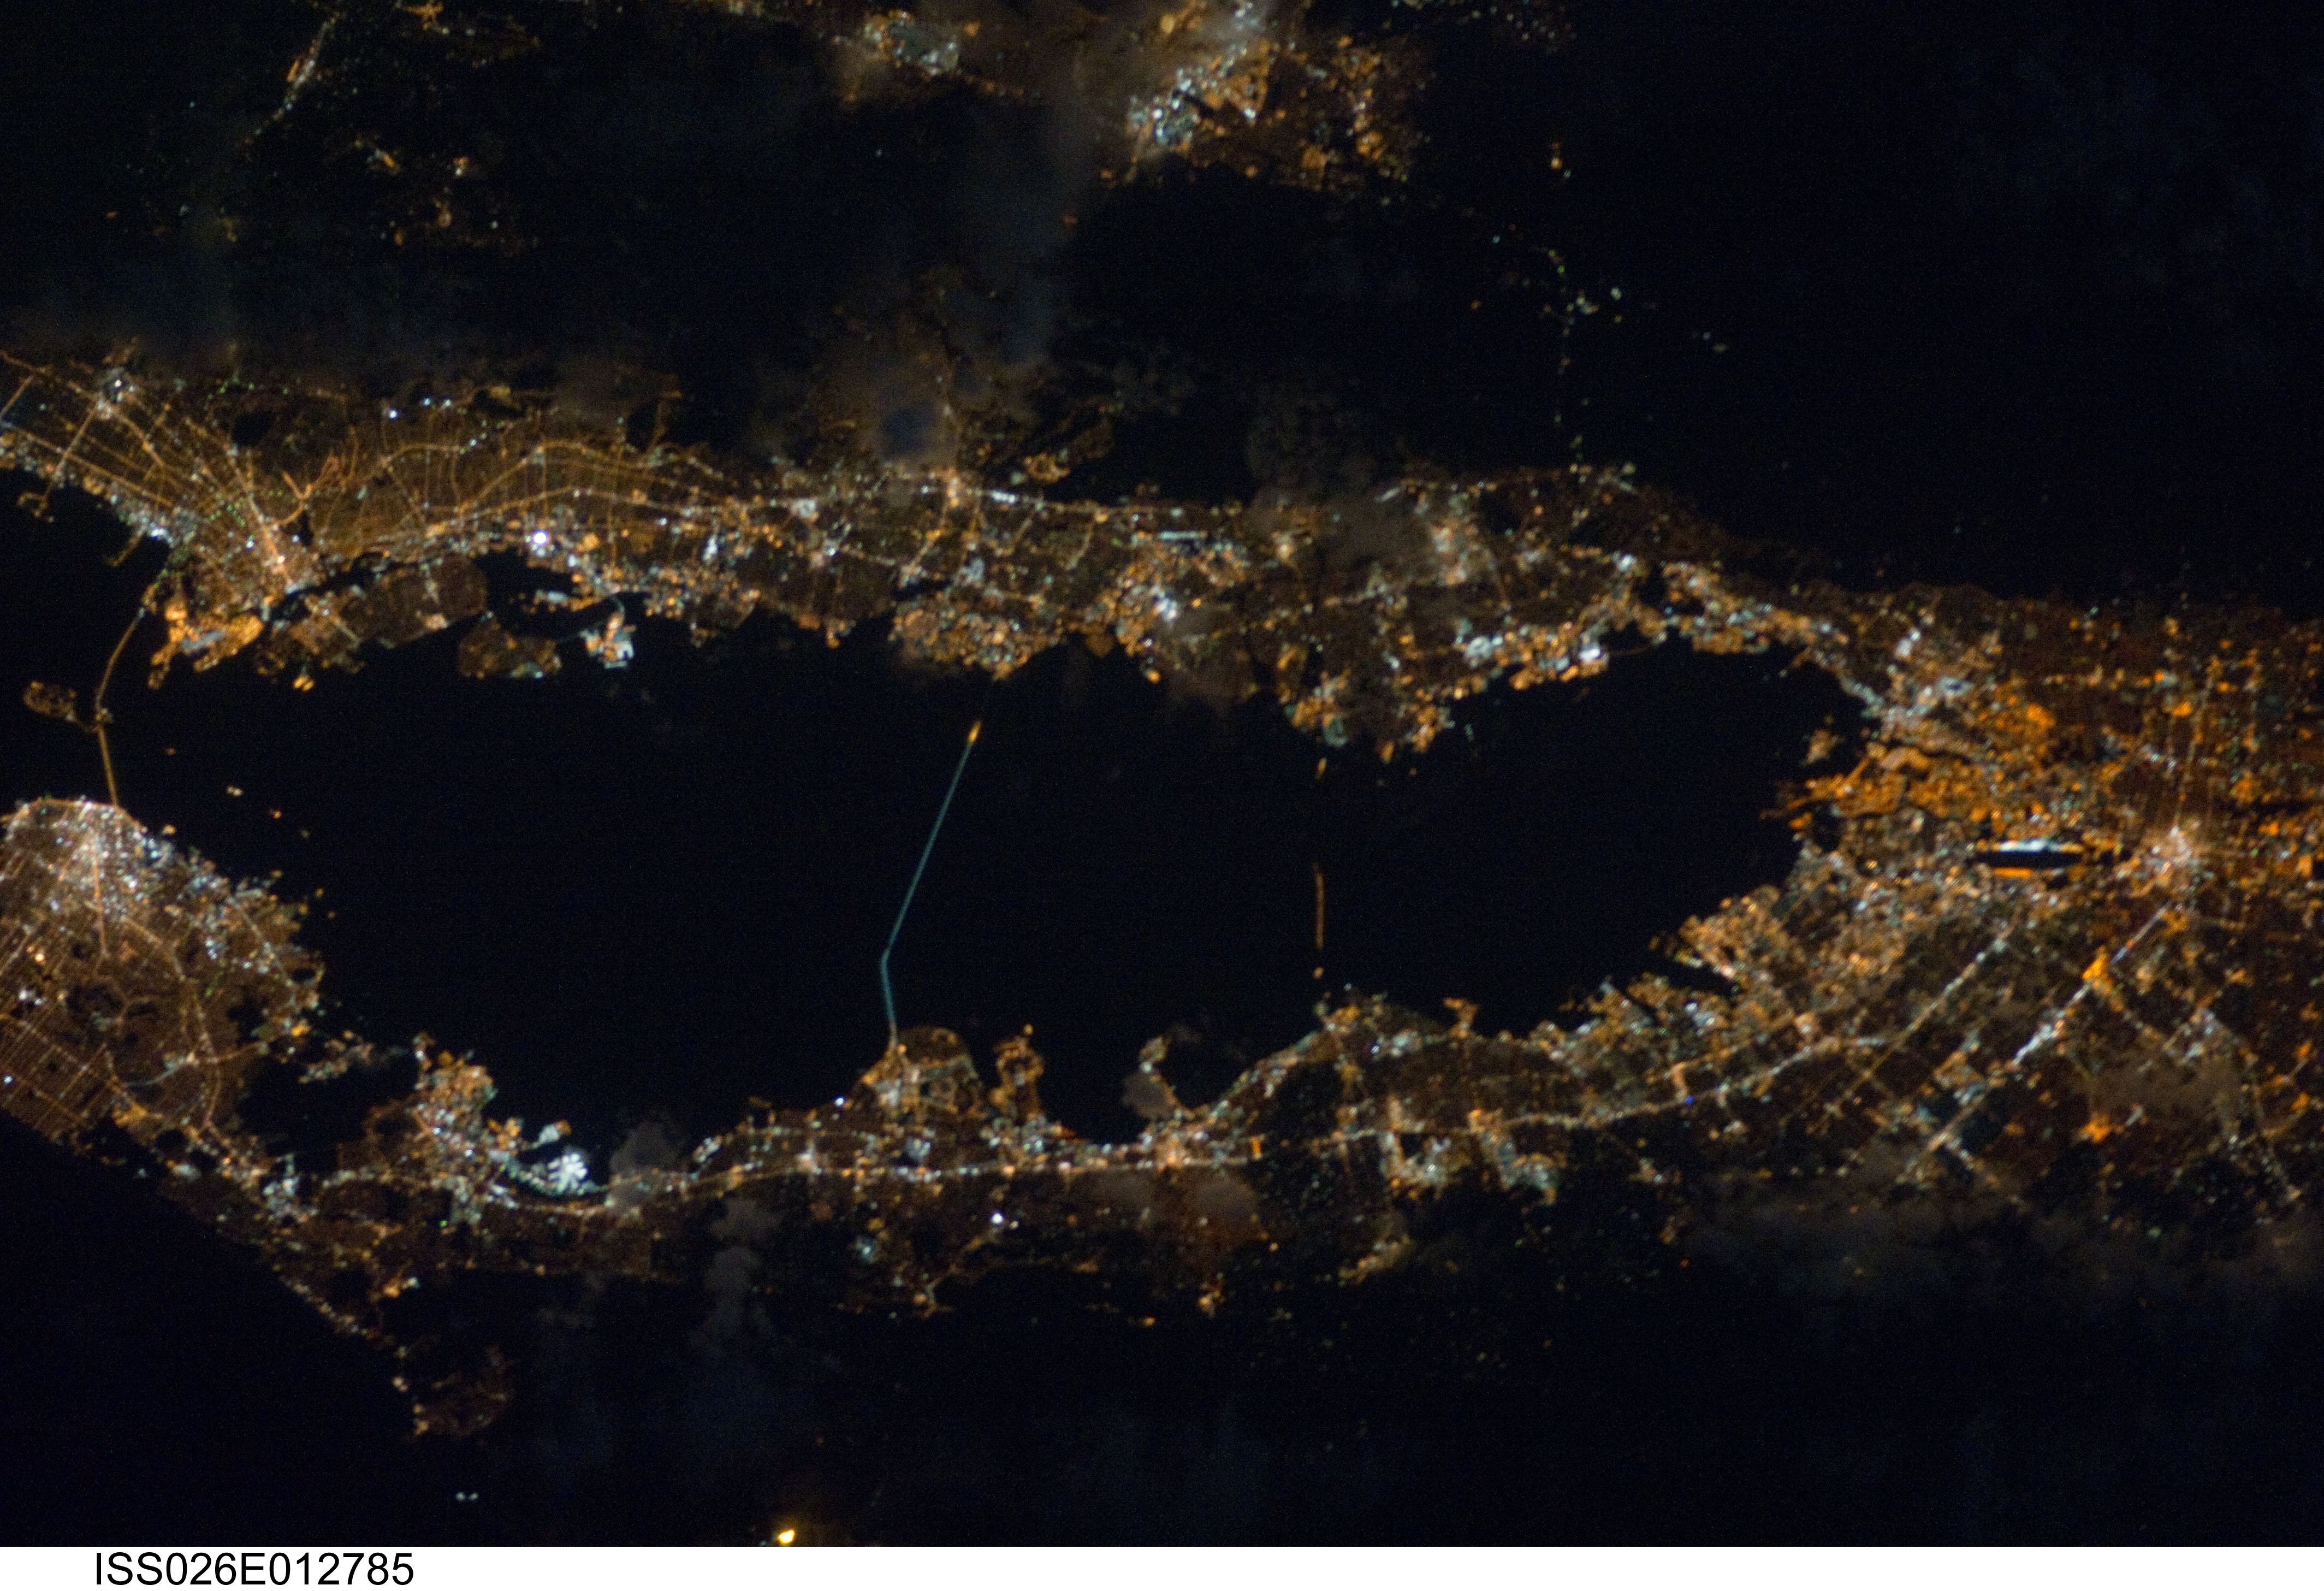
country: USA-CALIFORNIA
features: SAN FRANCISCO AT NIGHT
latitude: 37.6
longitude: -122.1
